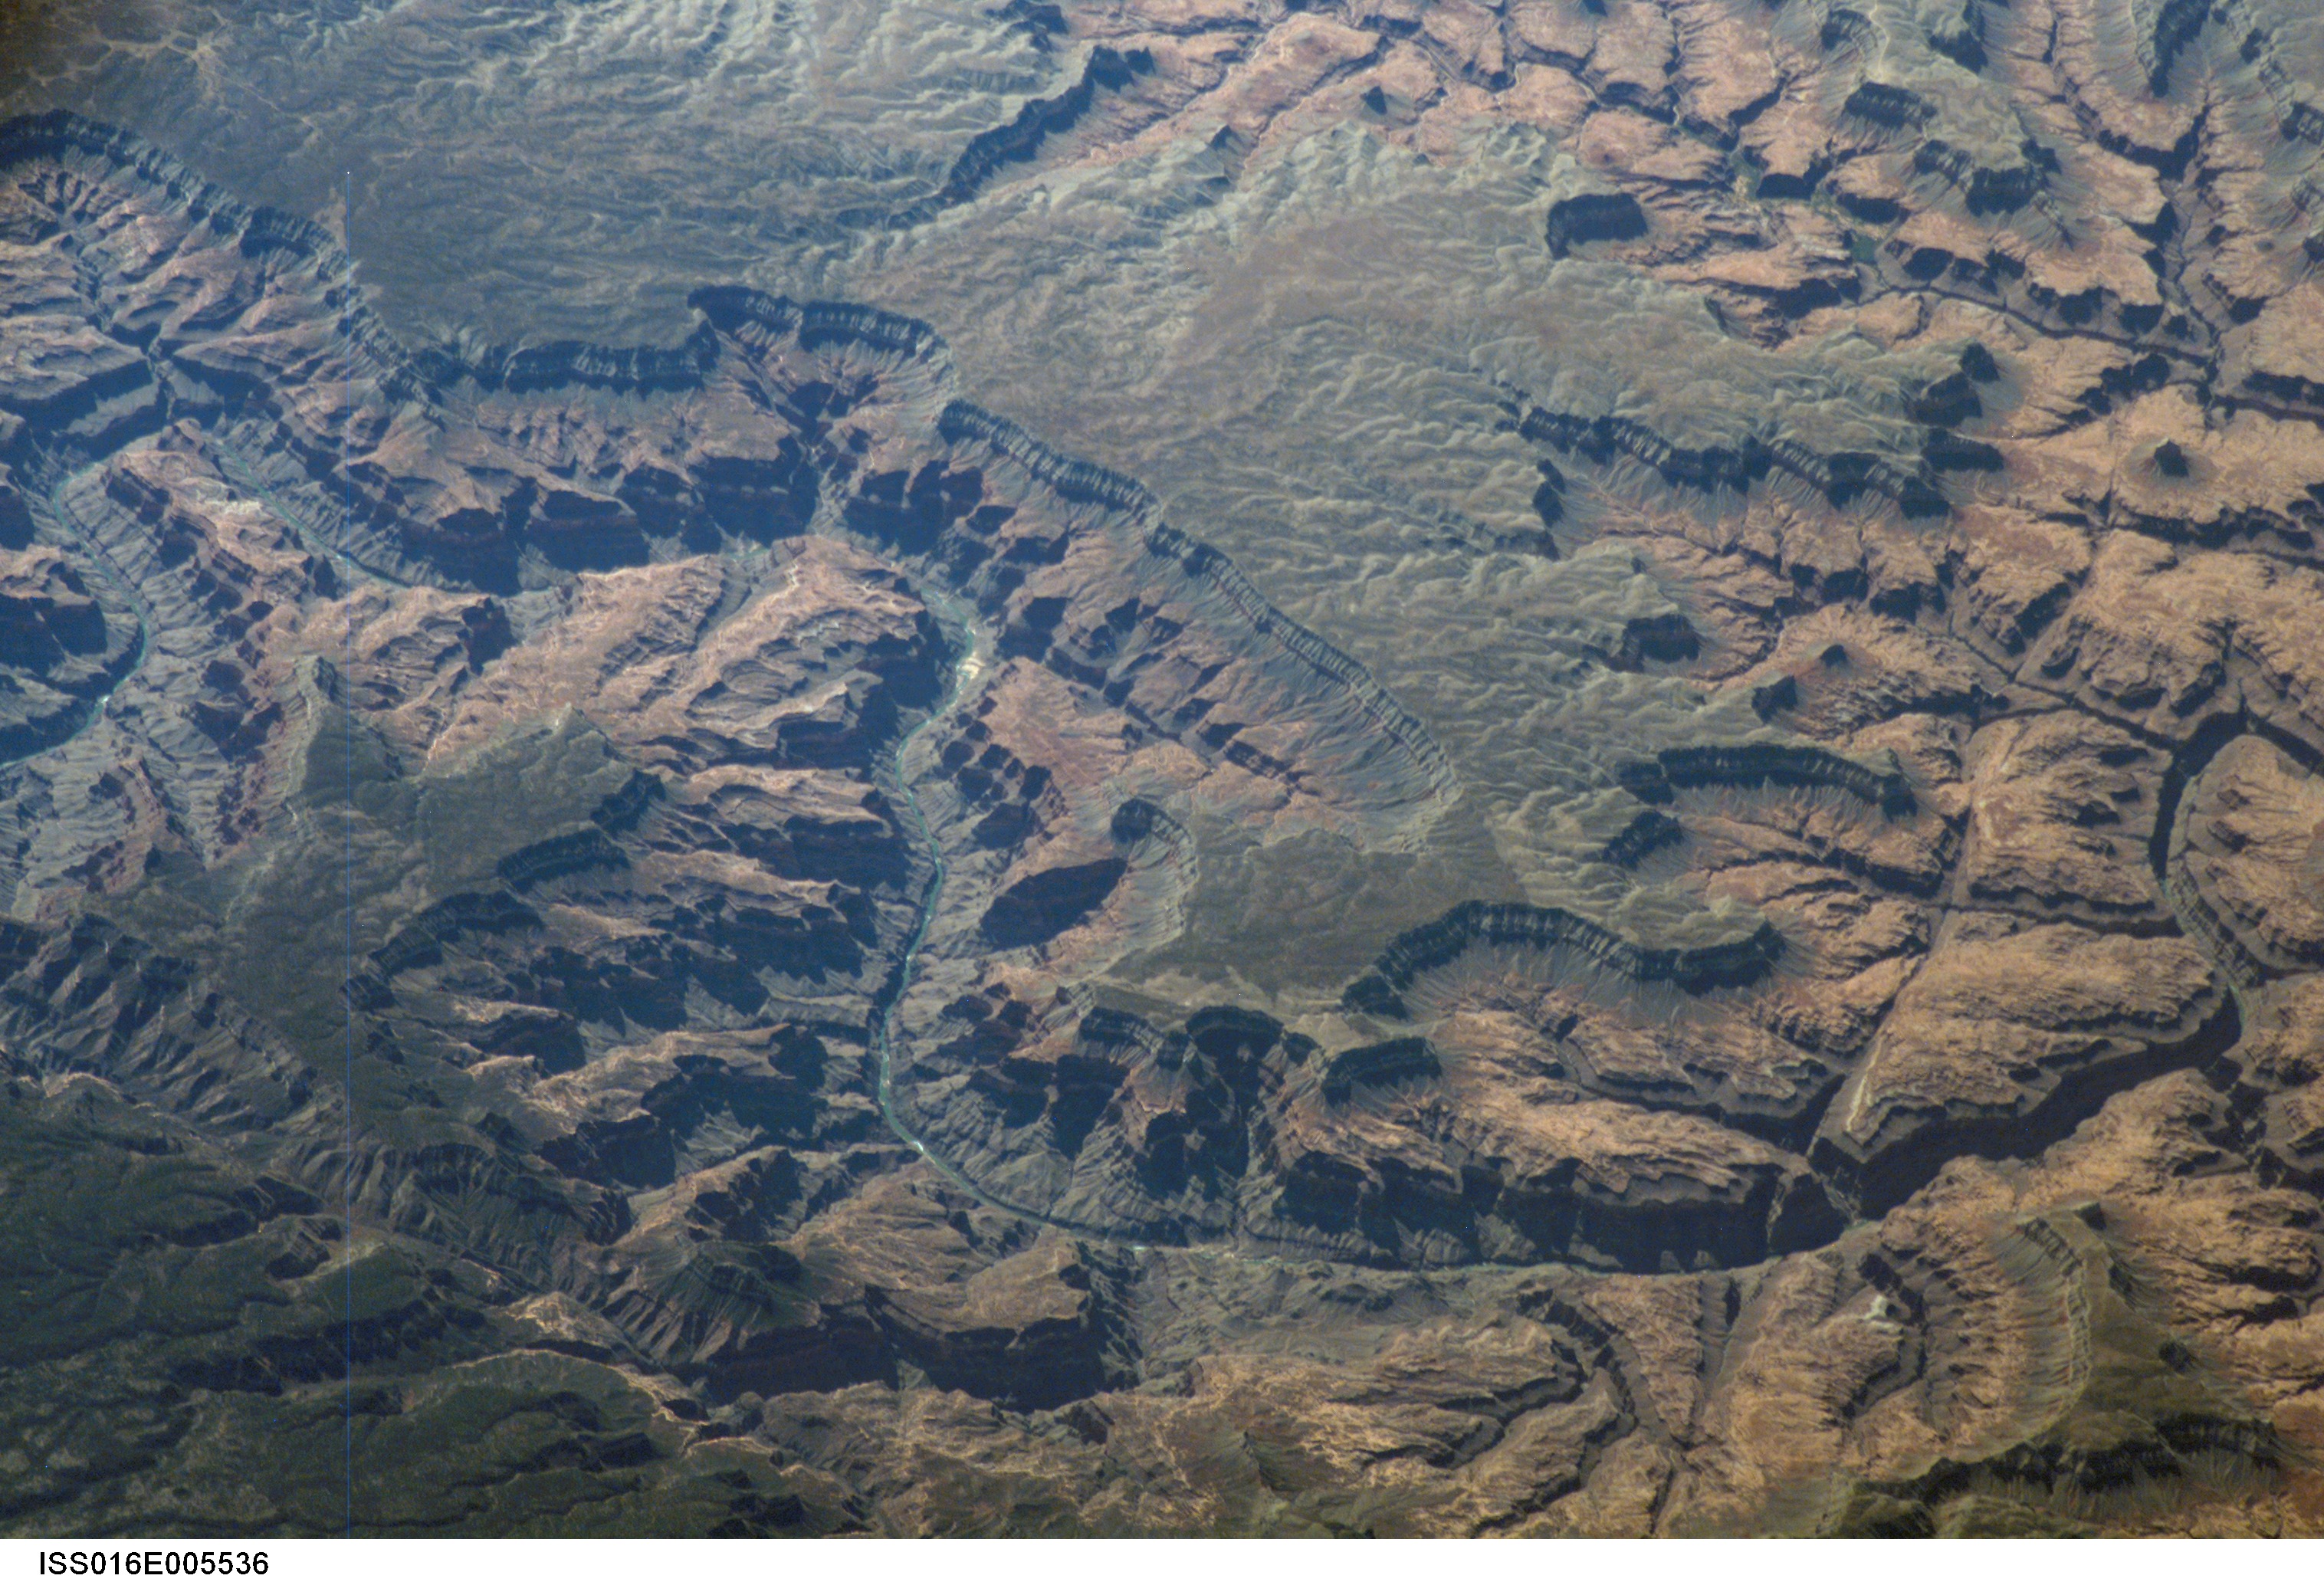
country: USA-ARIZONA
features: GRAND CANYON, PLATEAU, FOR.
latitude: 36.3
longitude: -112.7
